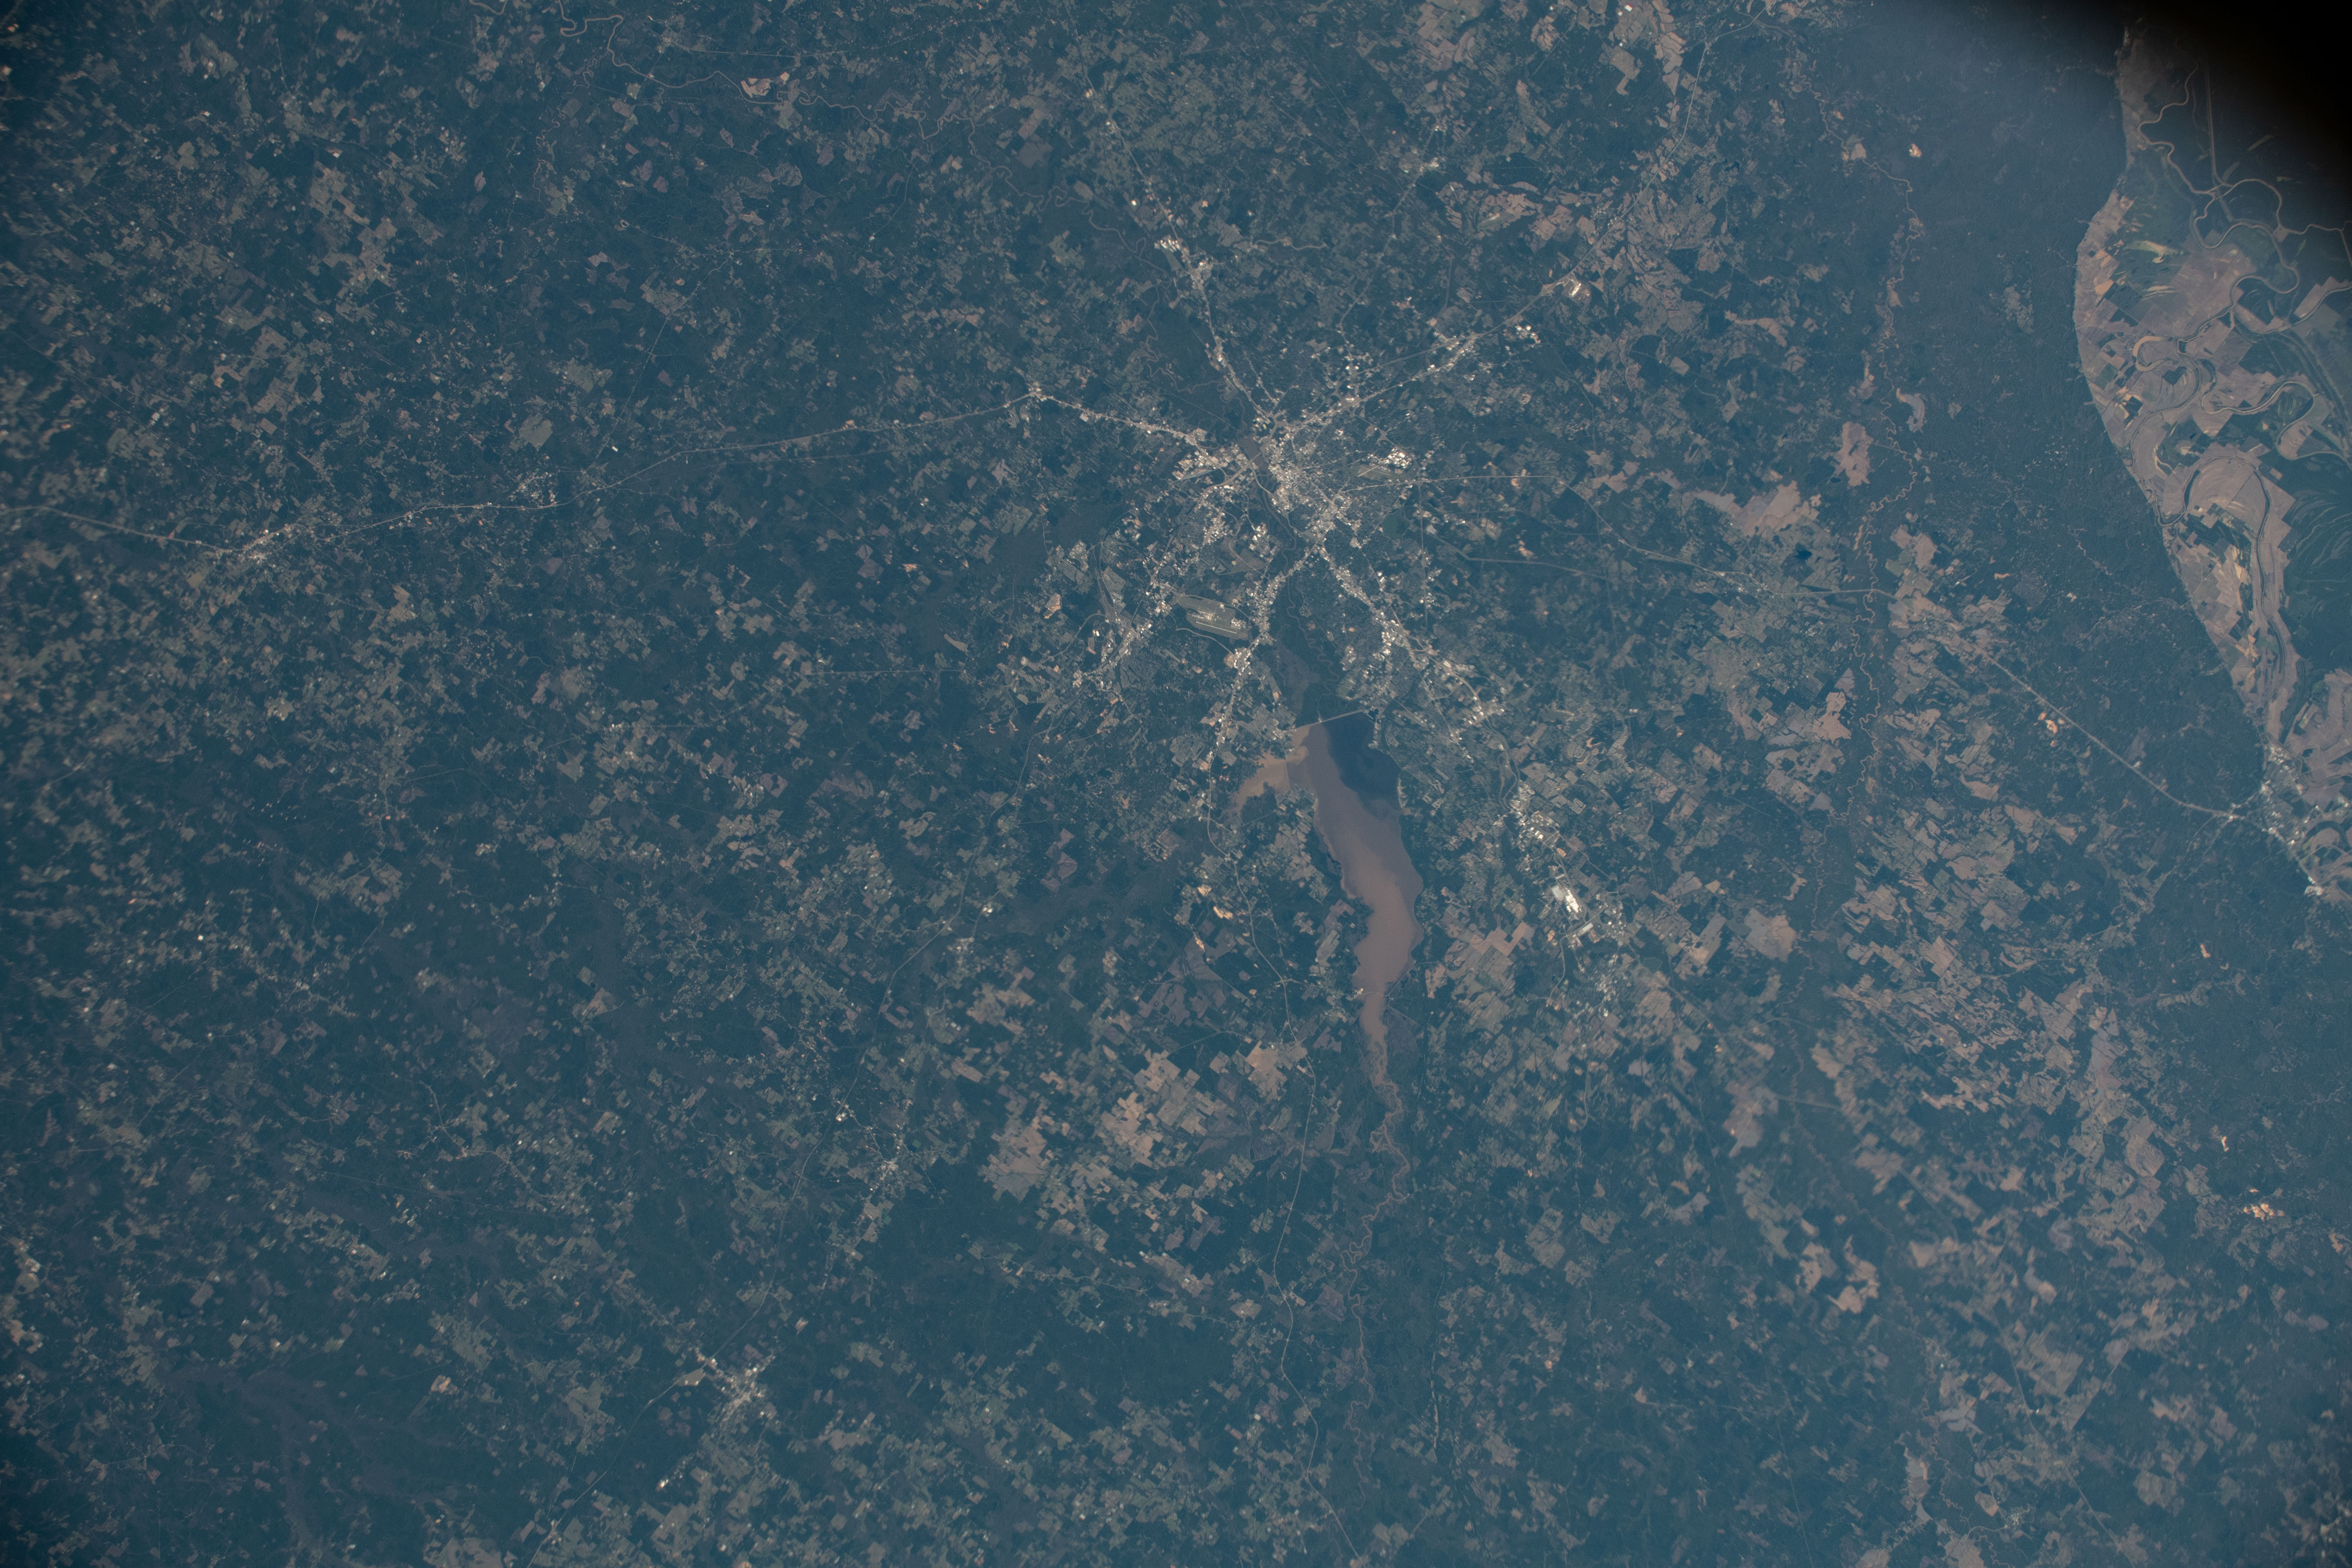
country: USA-MISSISSIPPI
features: JACKSON, ROSS R BARNETT RESERVOIR
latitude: 32.4
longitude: -90.1
